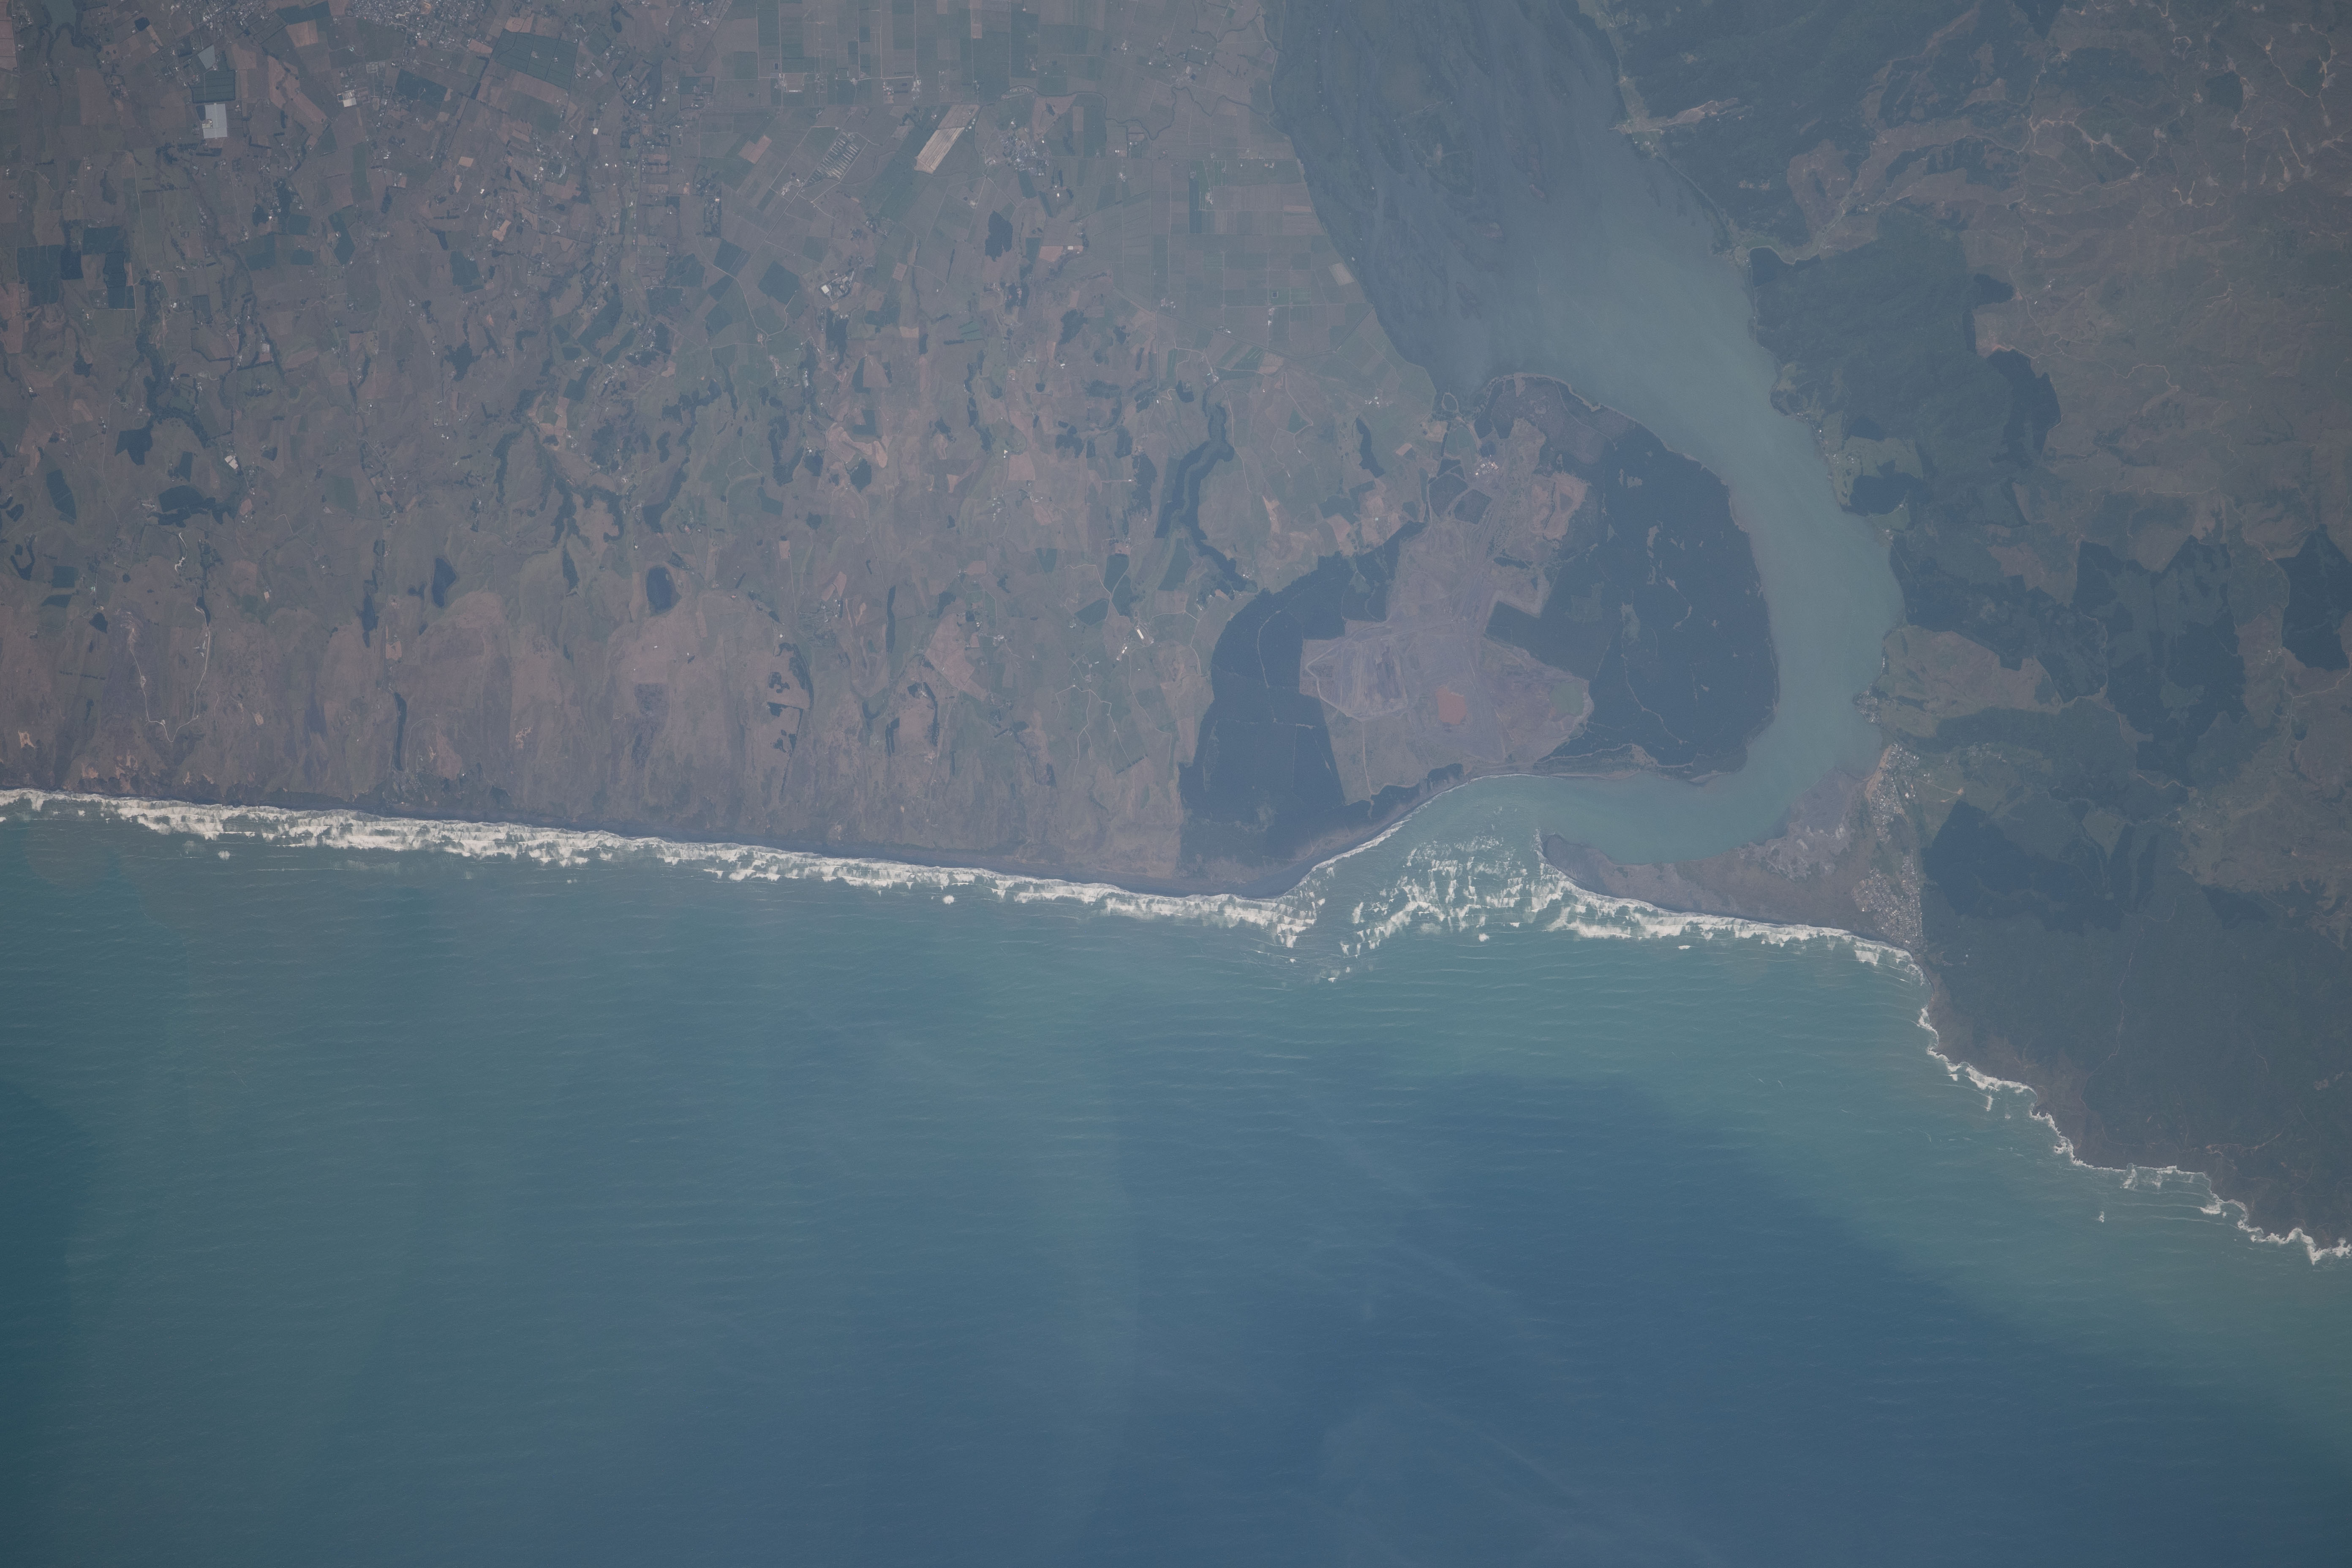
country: NEW ZEALAND-NI
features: PORT WAIKATO
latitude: -37.3
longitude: 174.7
